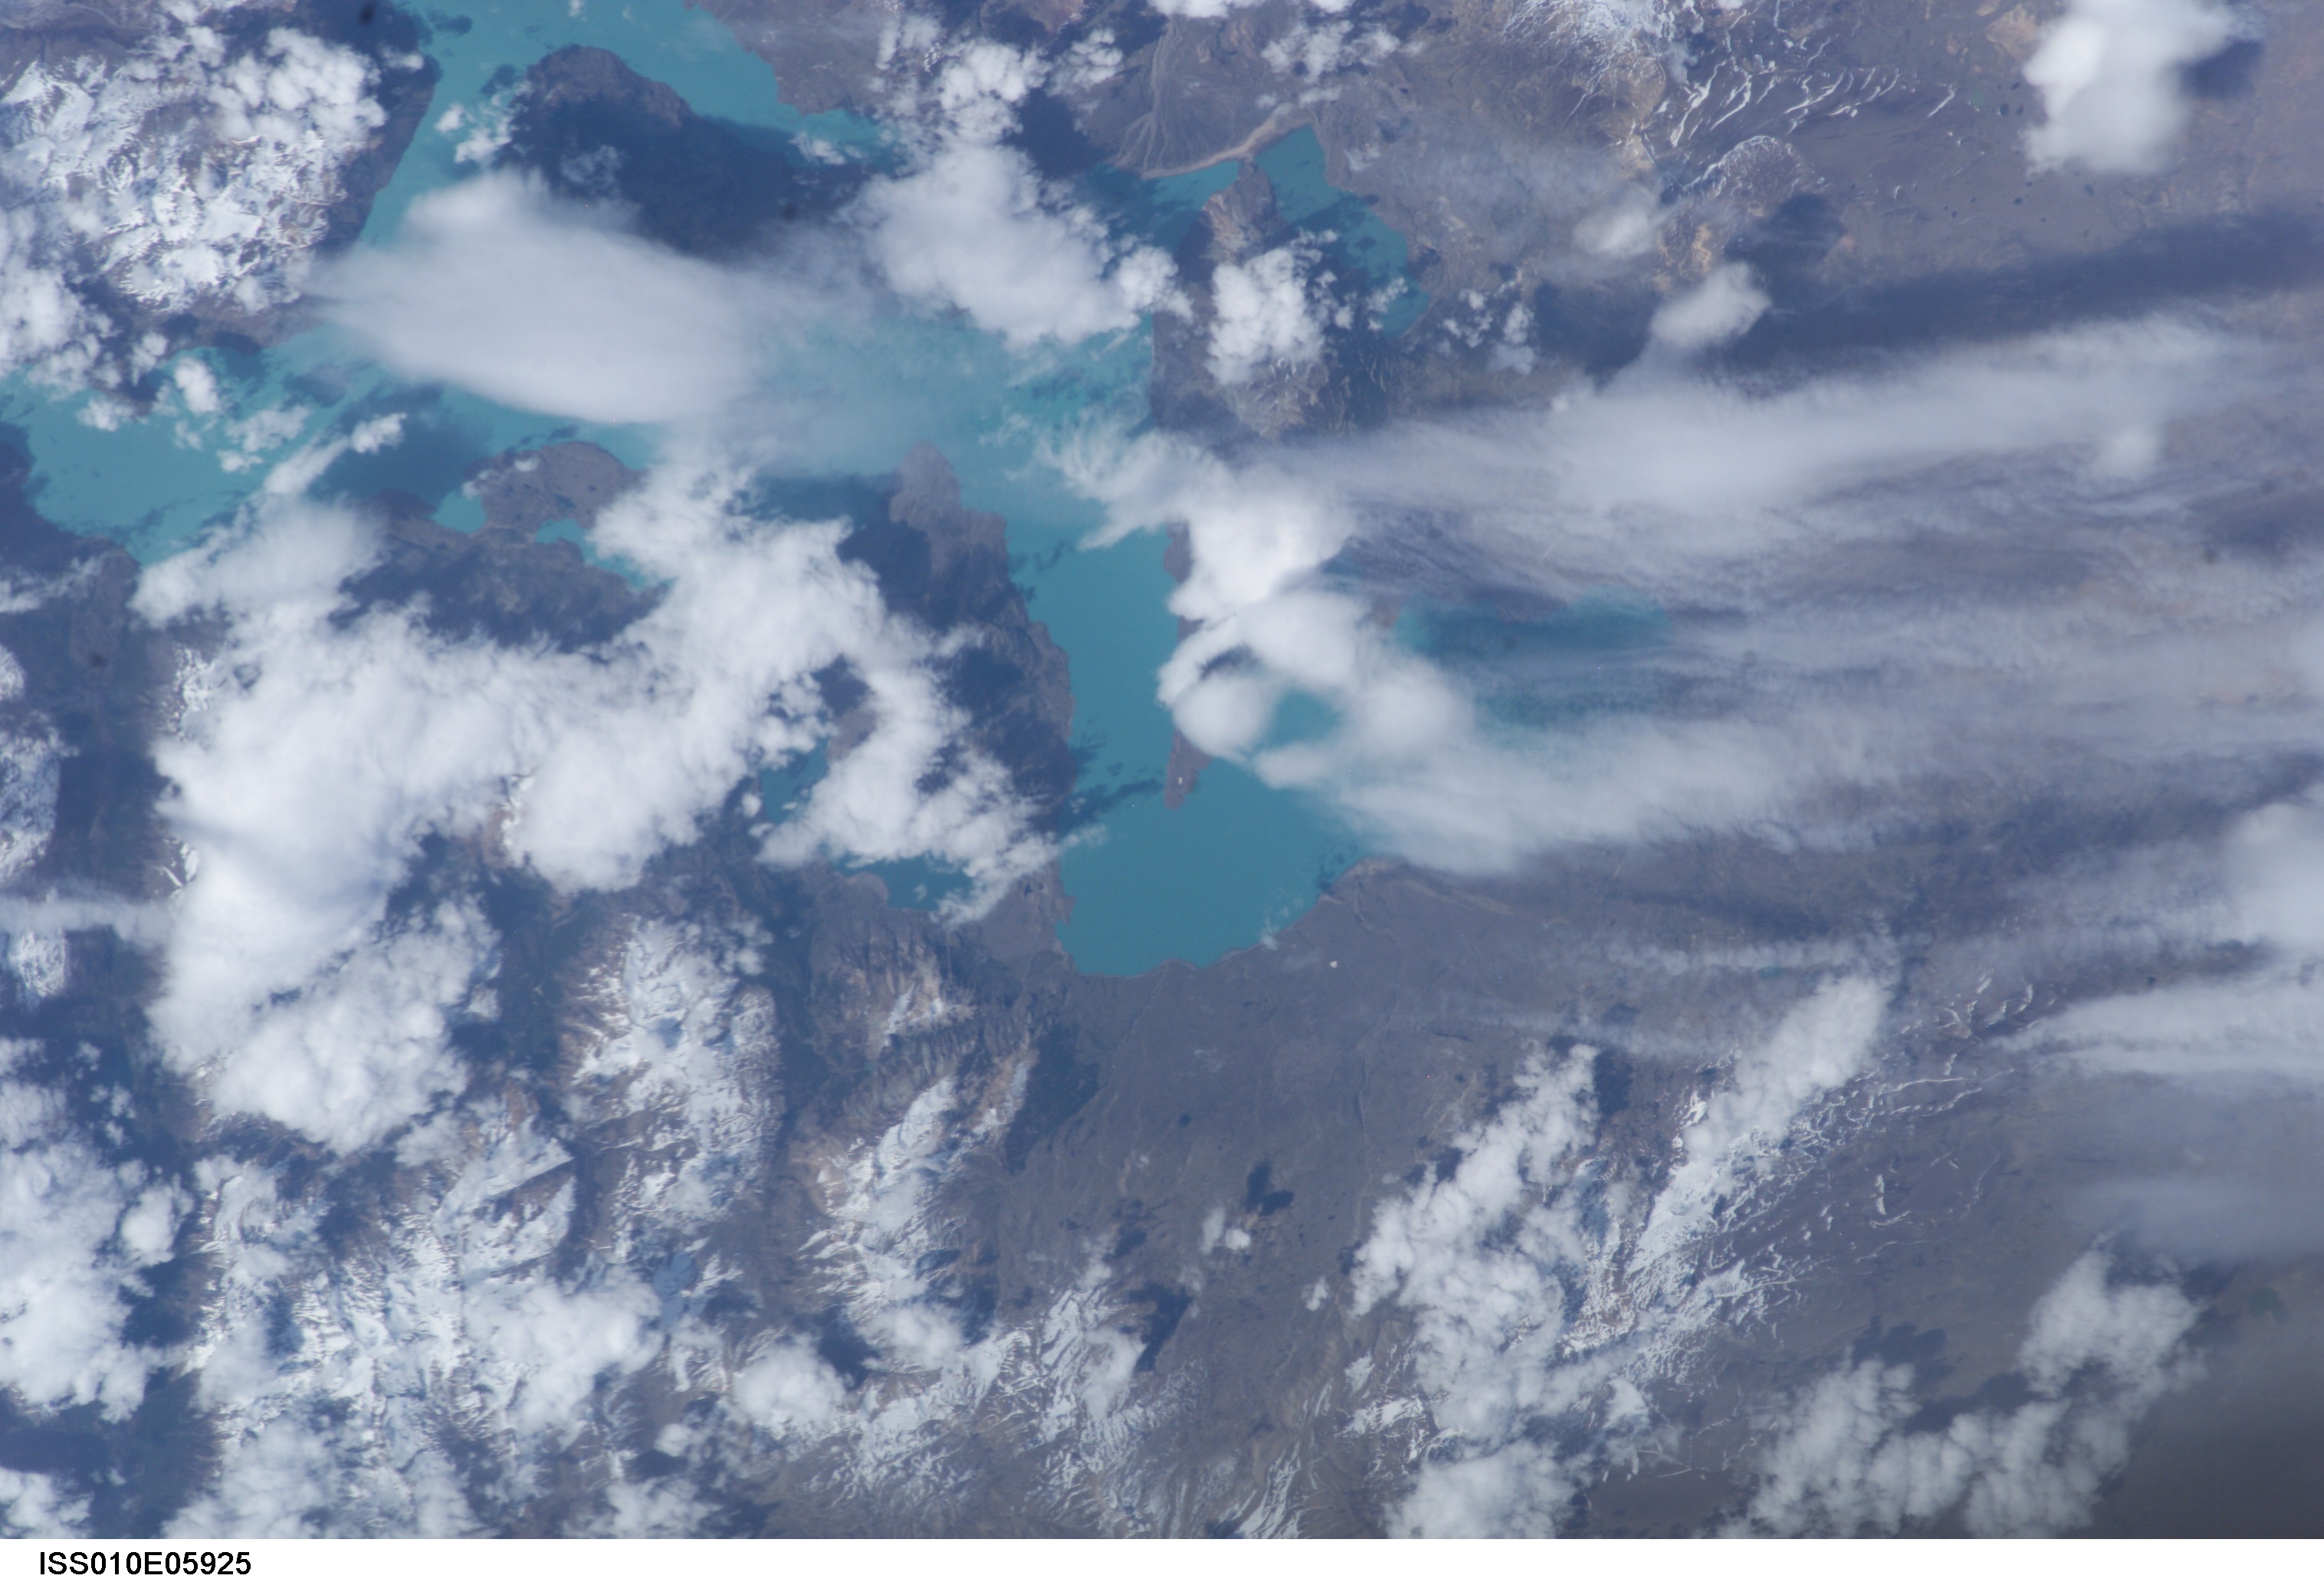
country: ARGENTINA
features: L. SAN MARTIN, MTS., SNOW
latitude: -49.0
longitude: -72.5
